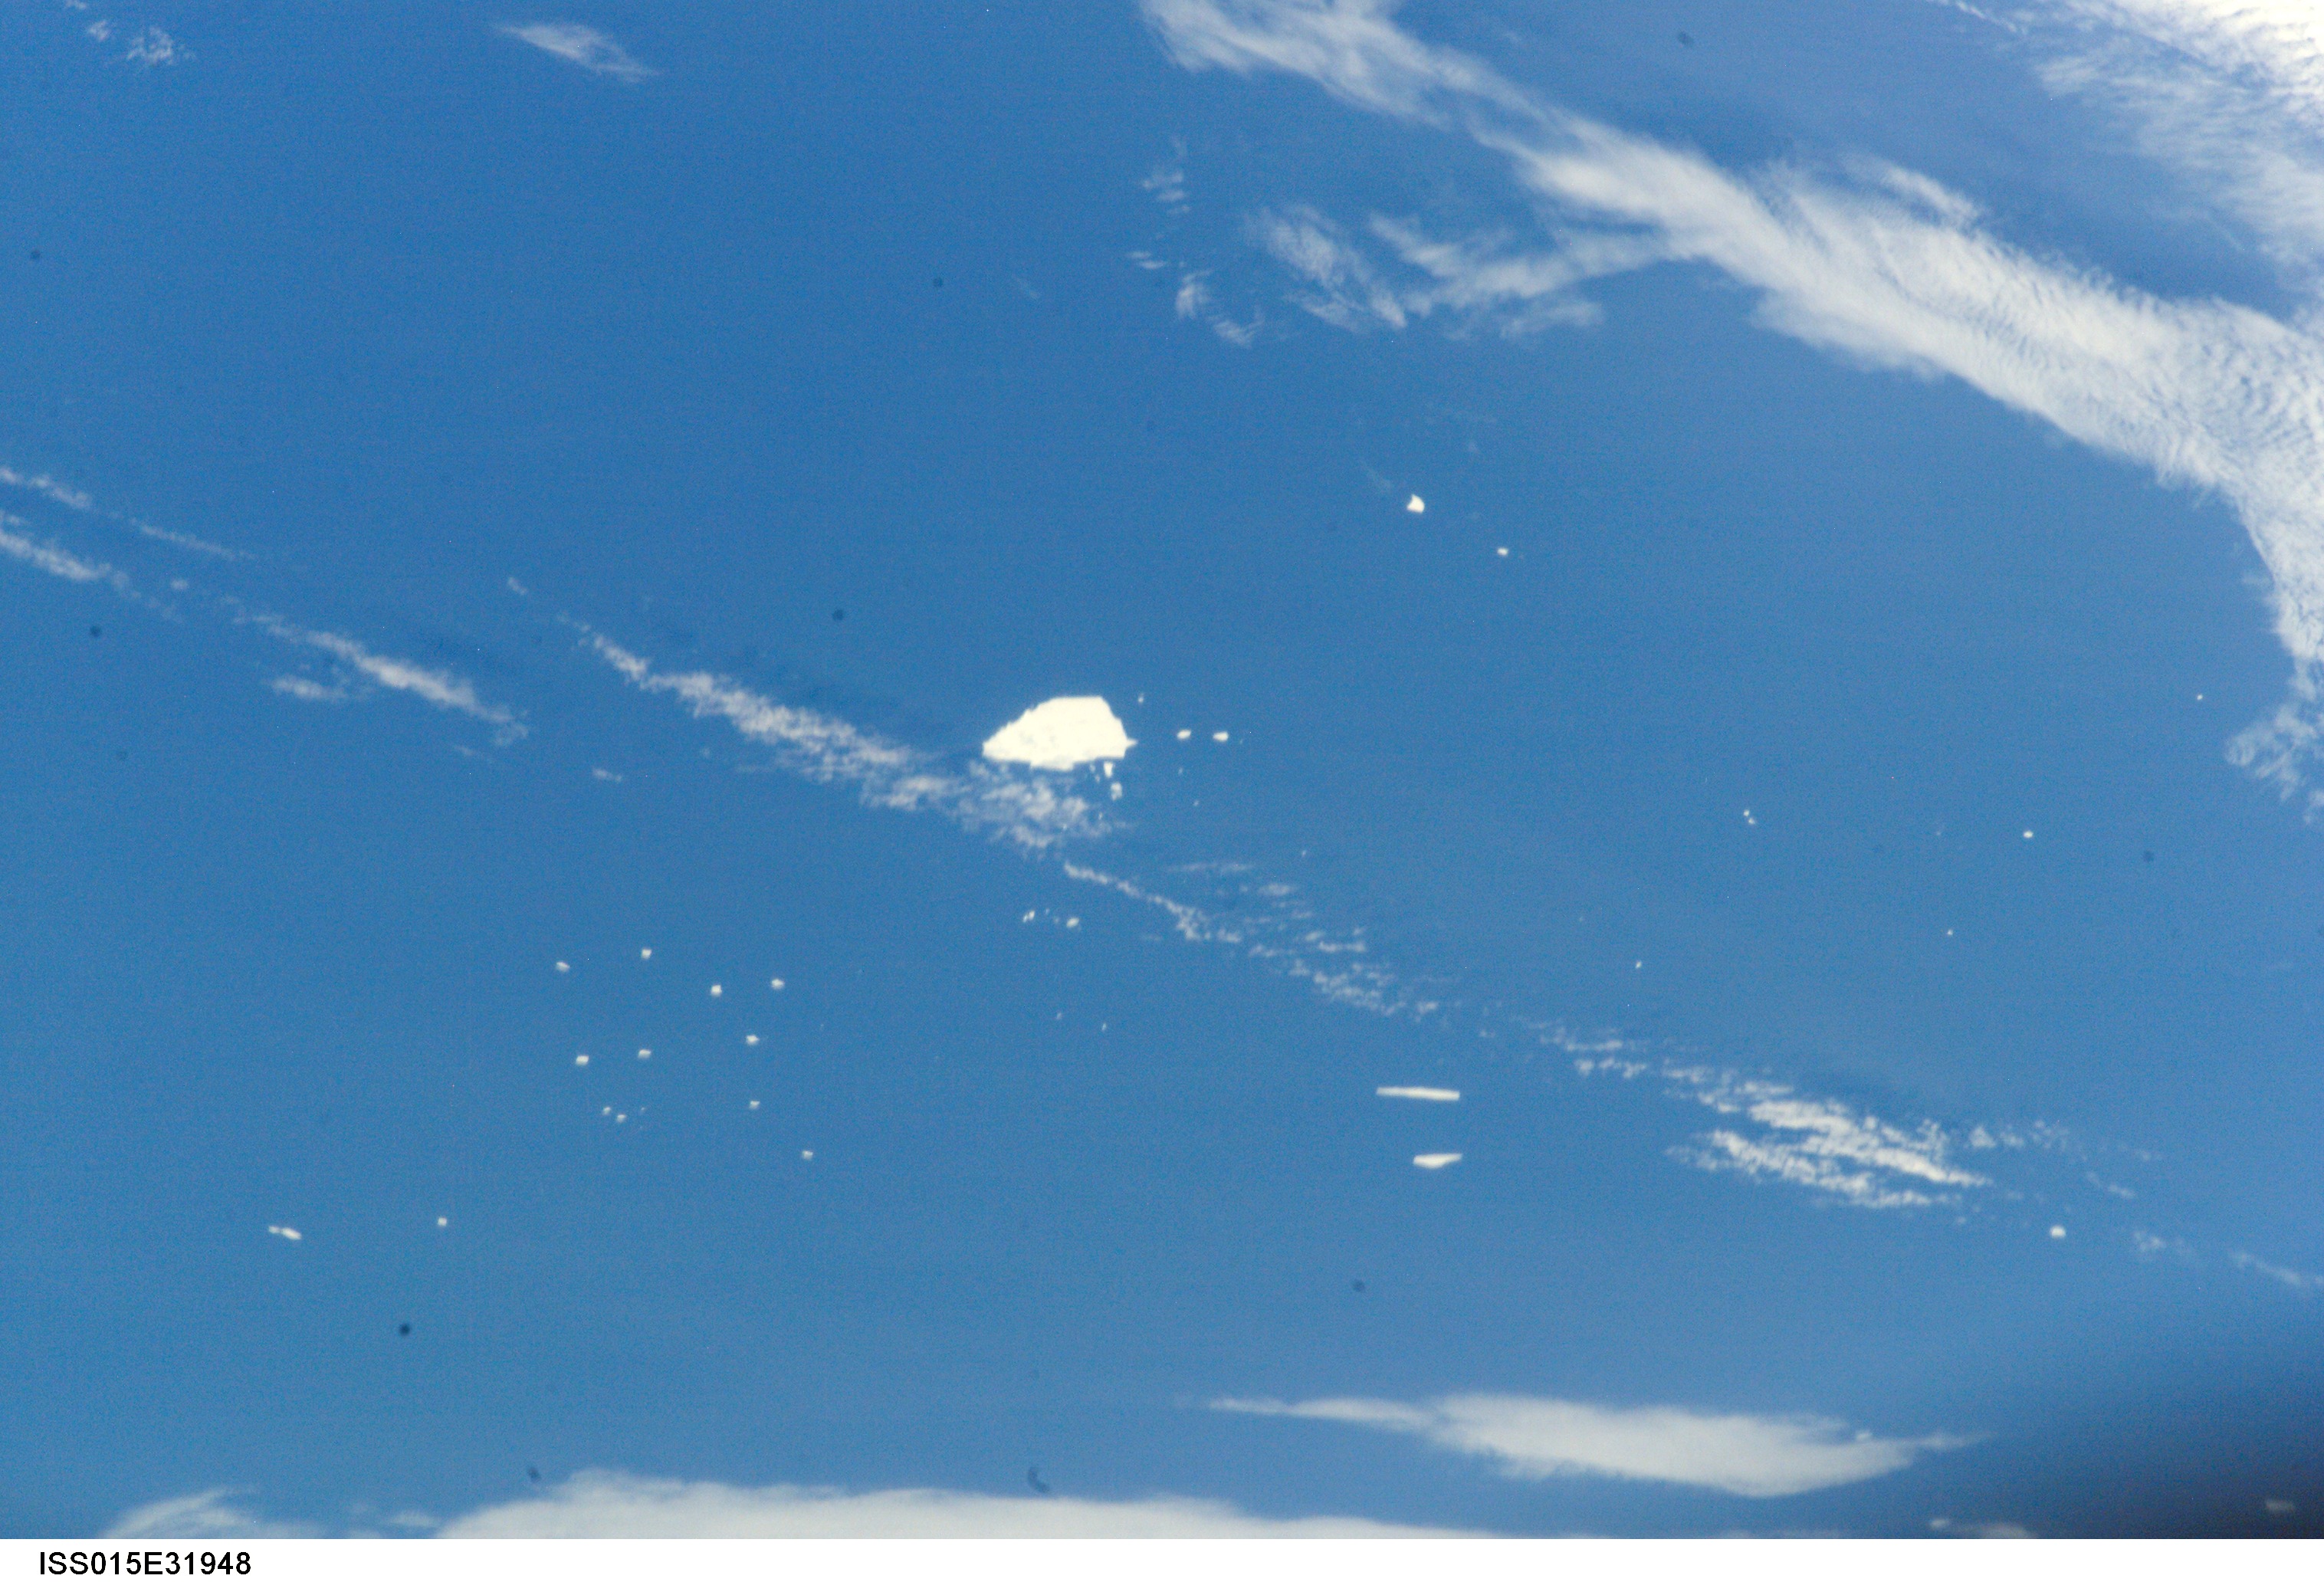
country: ATLANTIC OCEAN
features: LARGE ICEBERG, SMALL ICEBERGS
